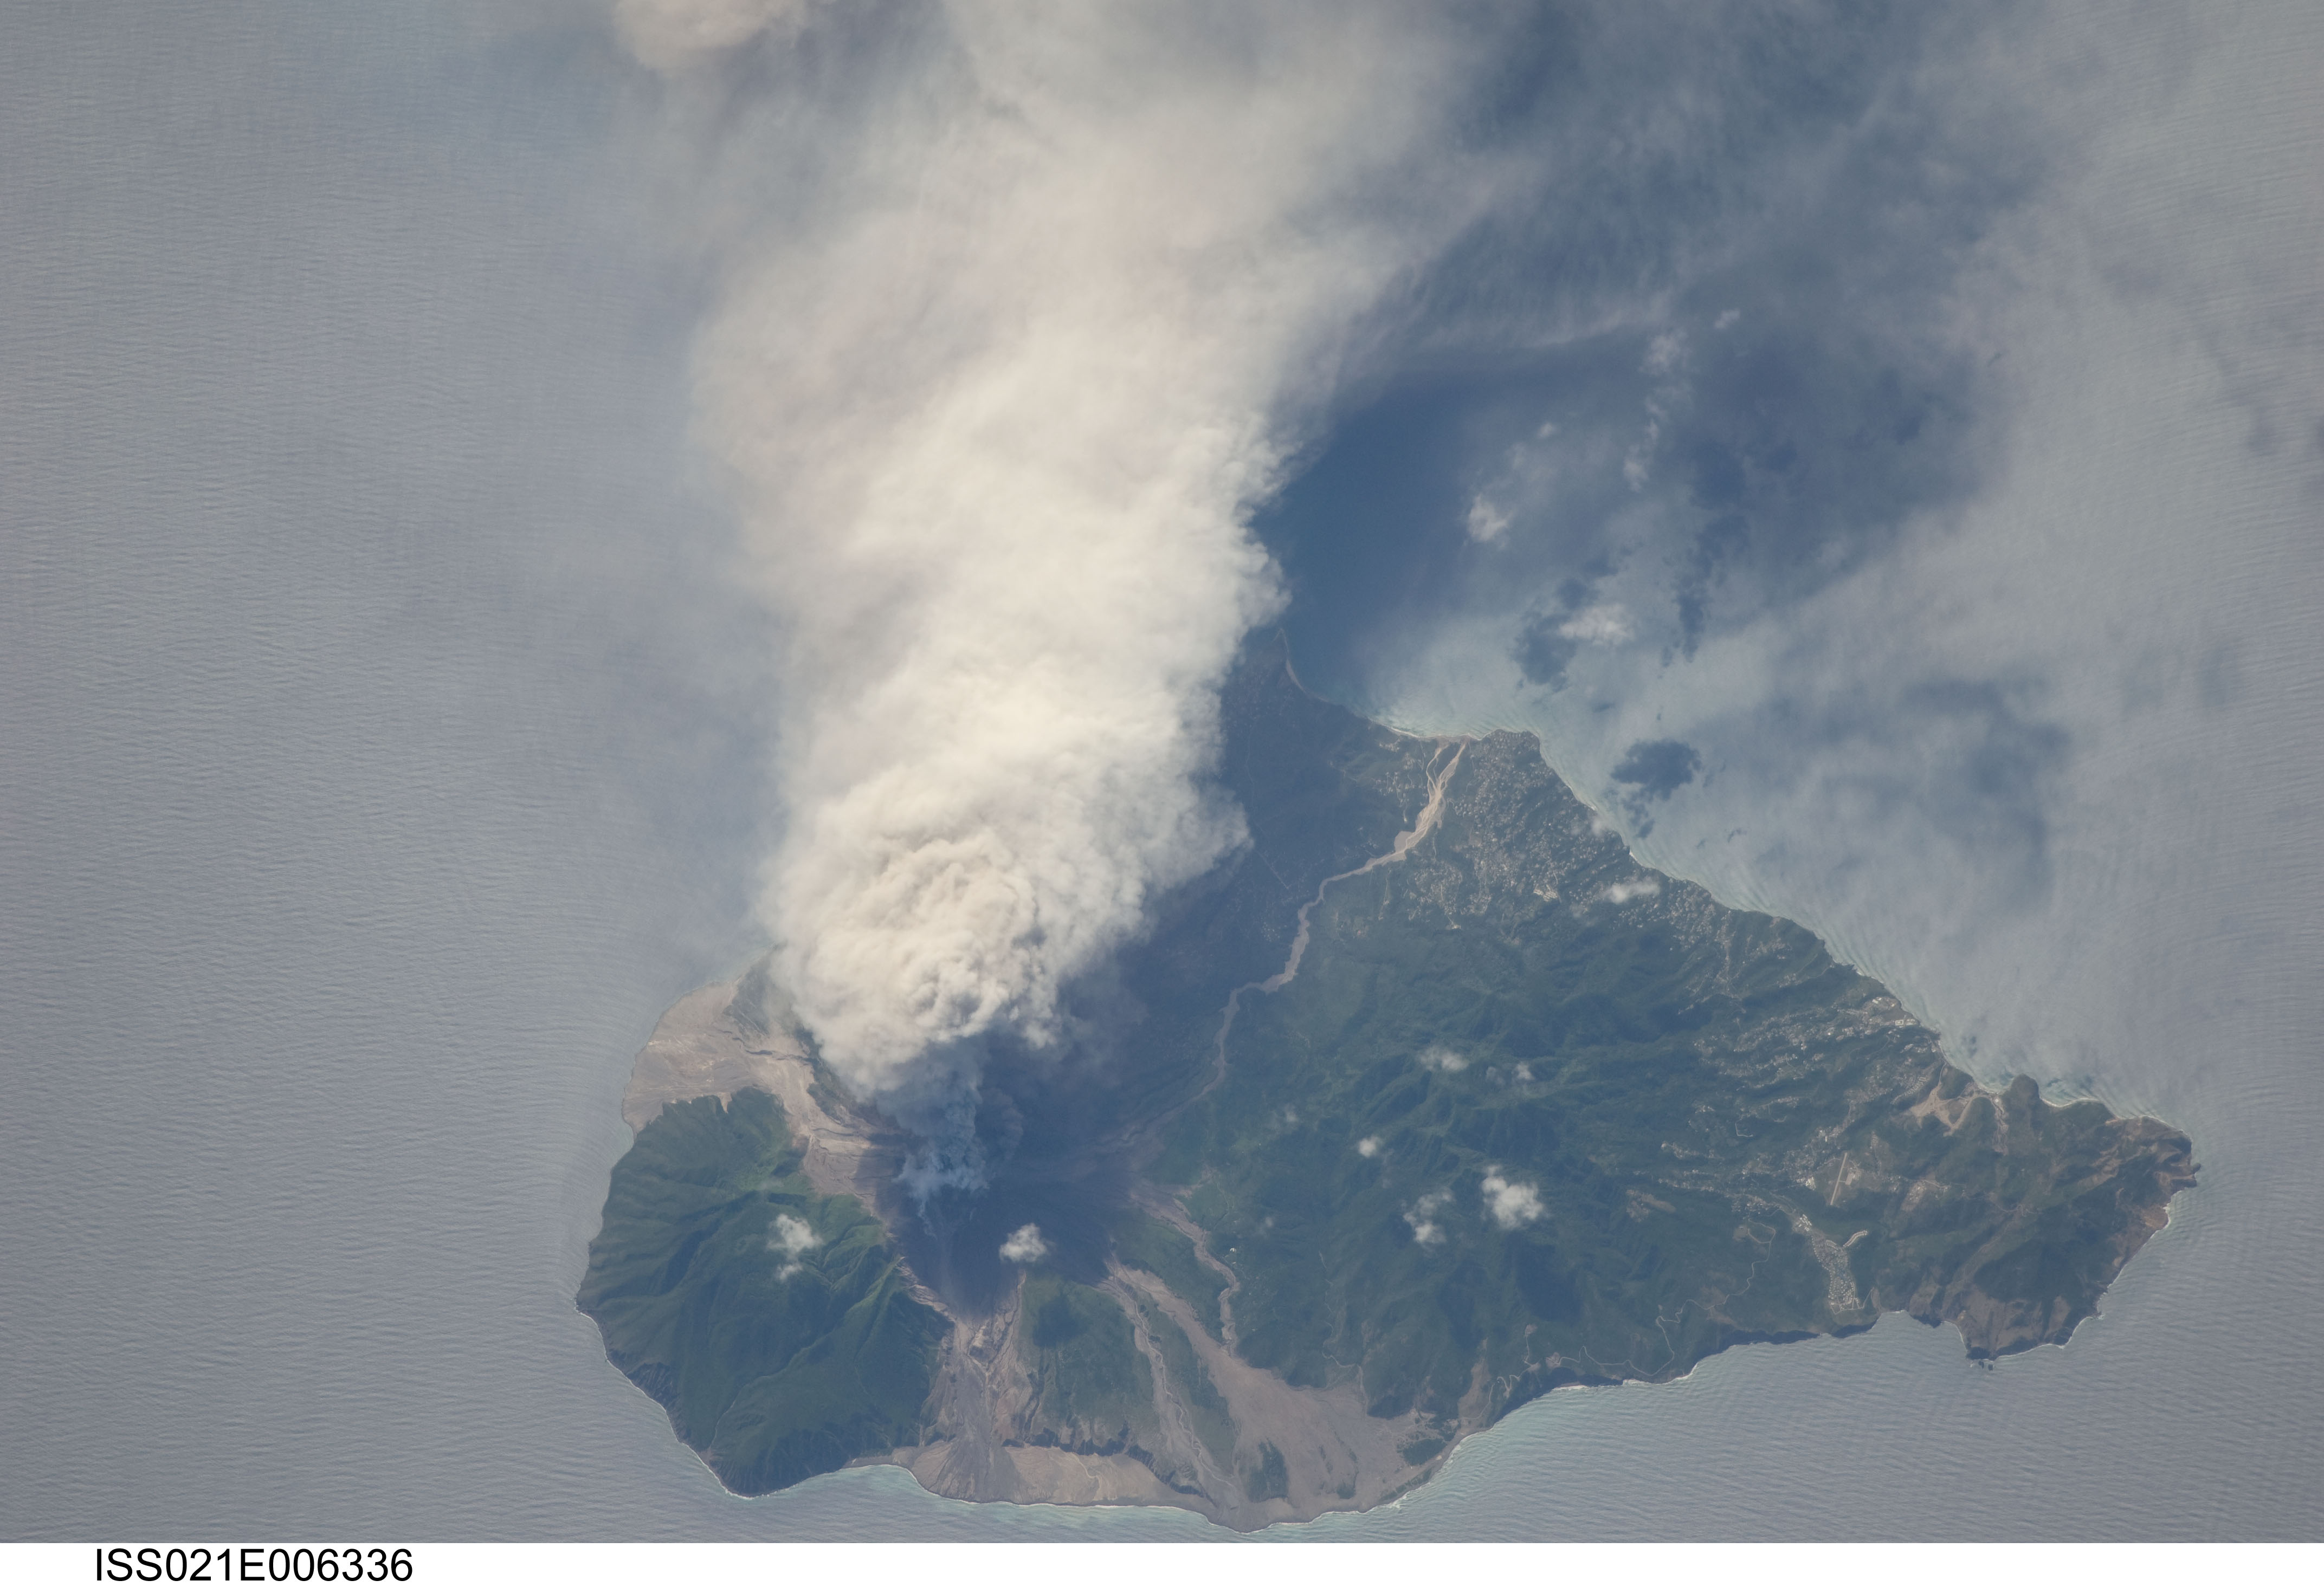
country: LESSER ANTILLES
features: MONTSERRAT, SOUFRIERE HILLS VOLCANO PLUME
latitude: 16.7
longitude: -62.2
